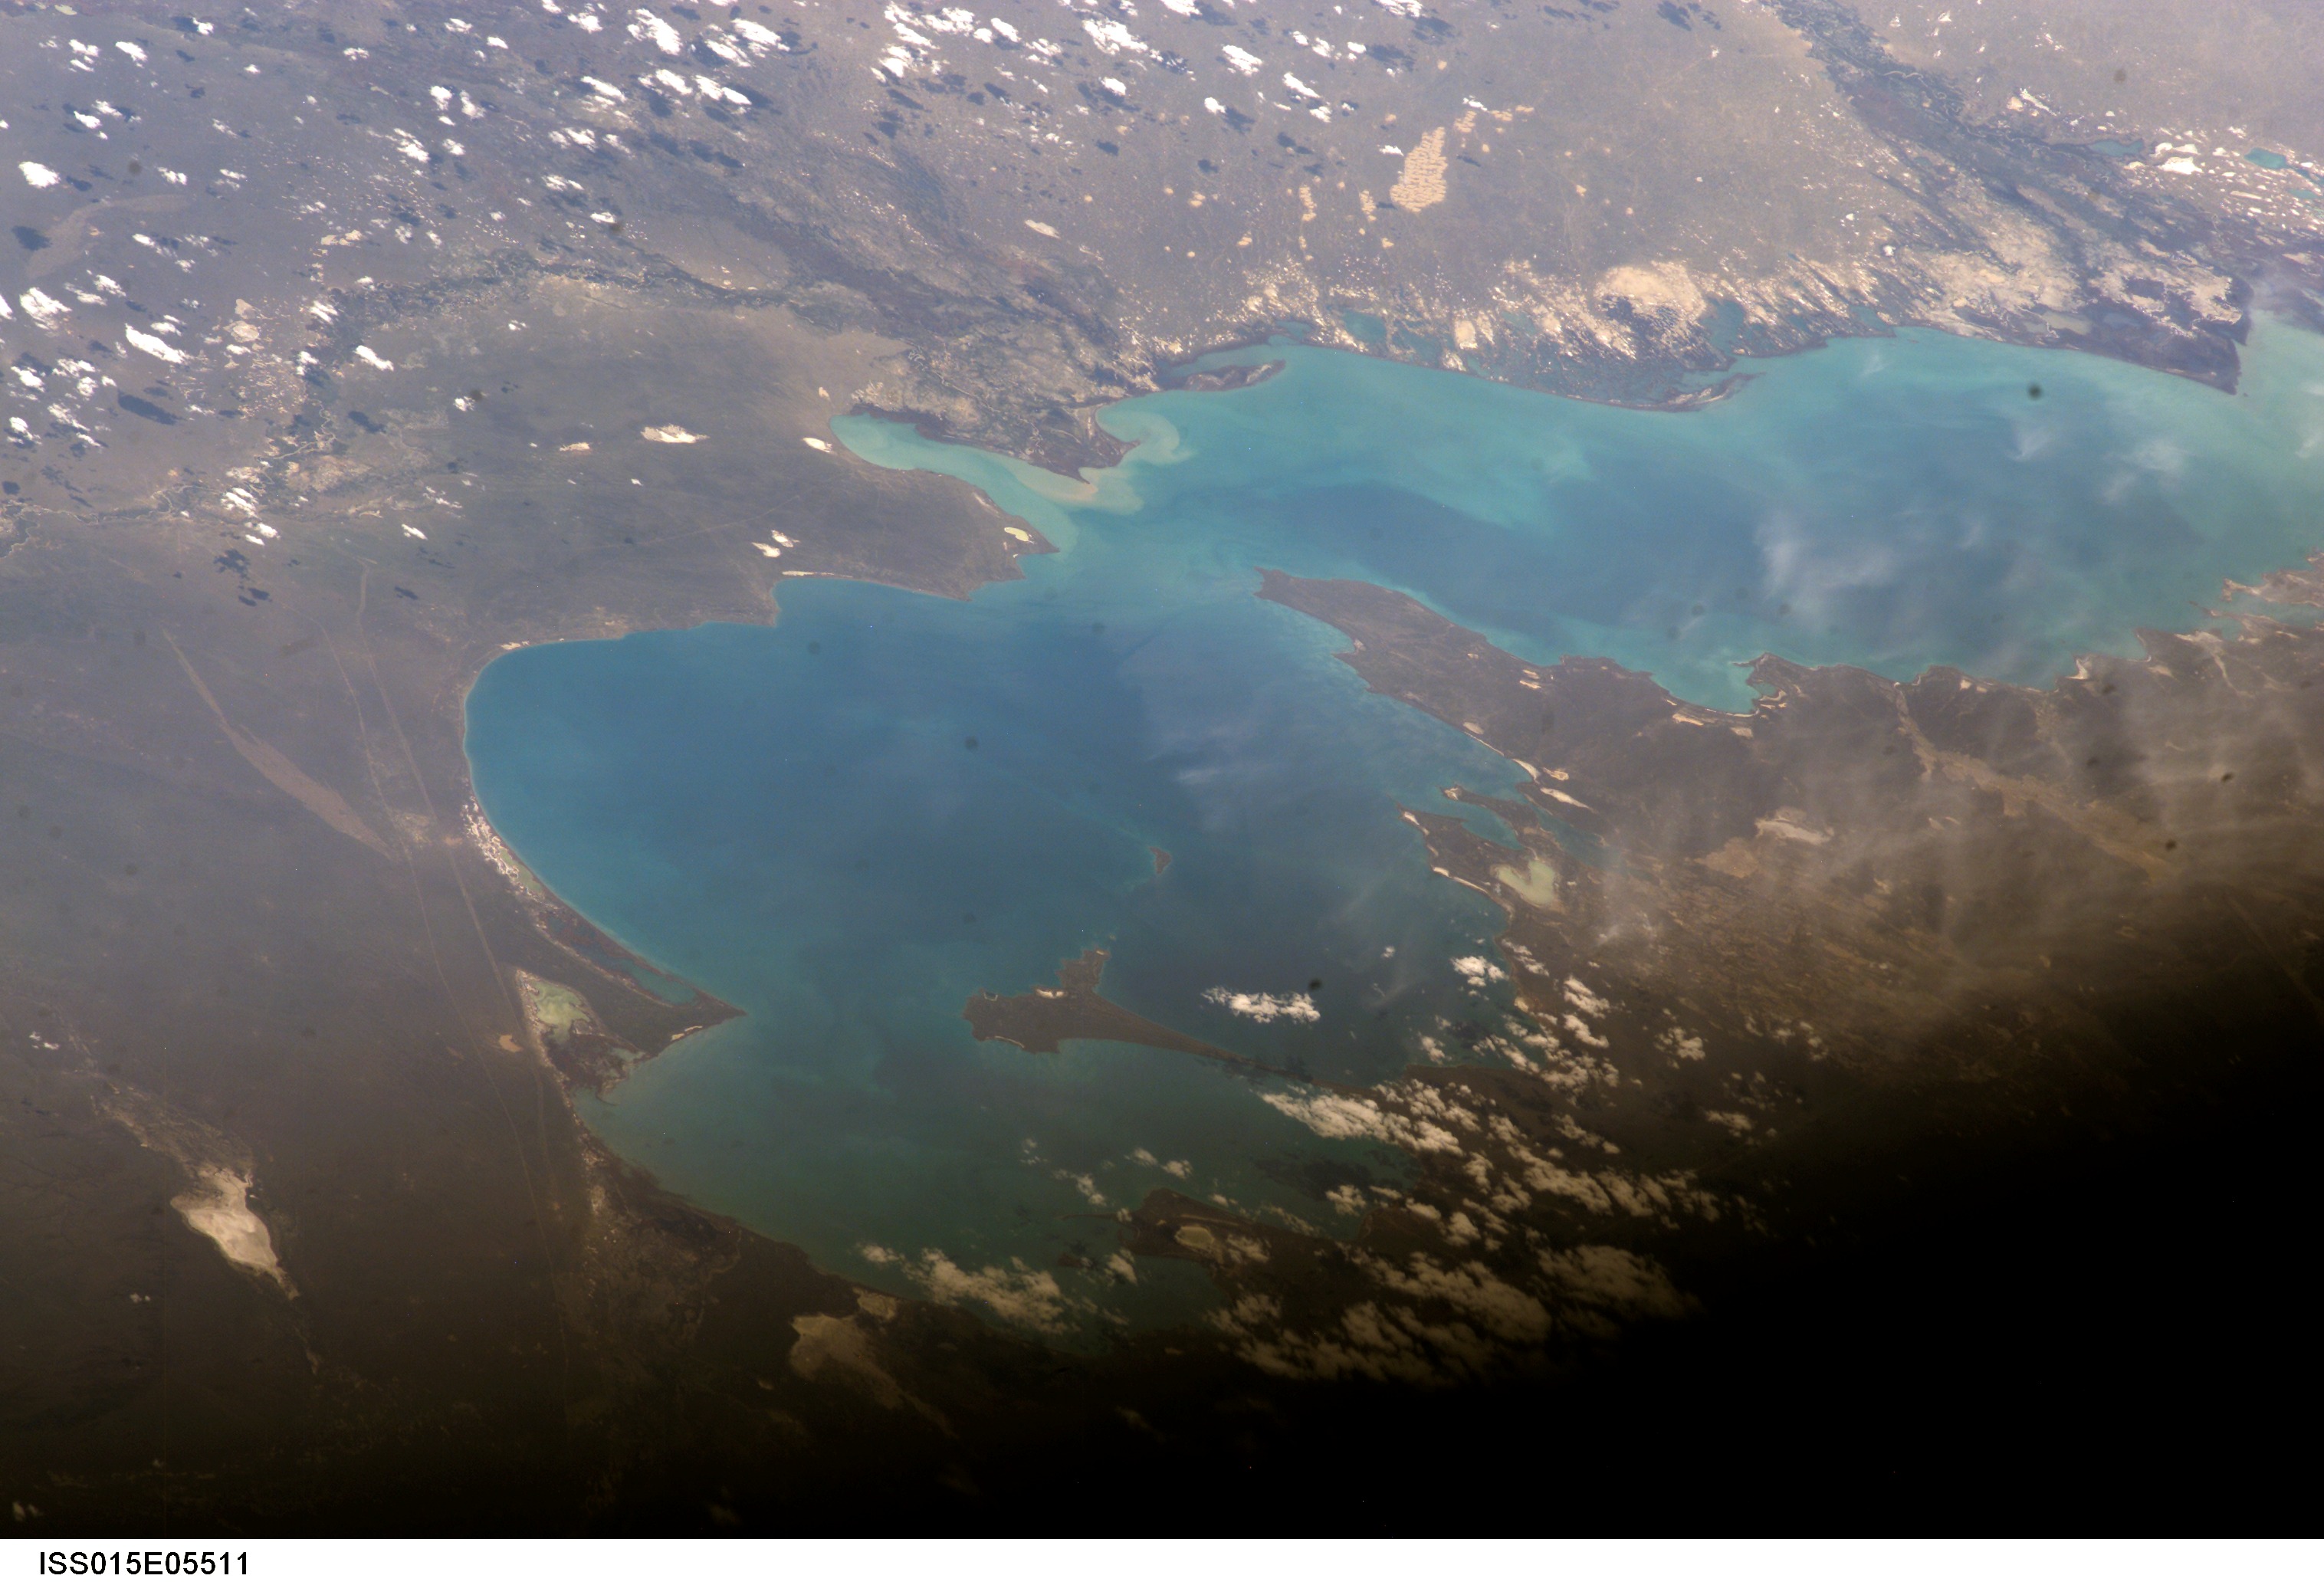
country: KAZAKHSTAN
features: L. BALKHASH, PARTIAL FRAME
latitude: 46.5
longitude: 78.5
